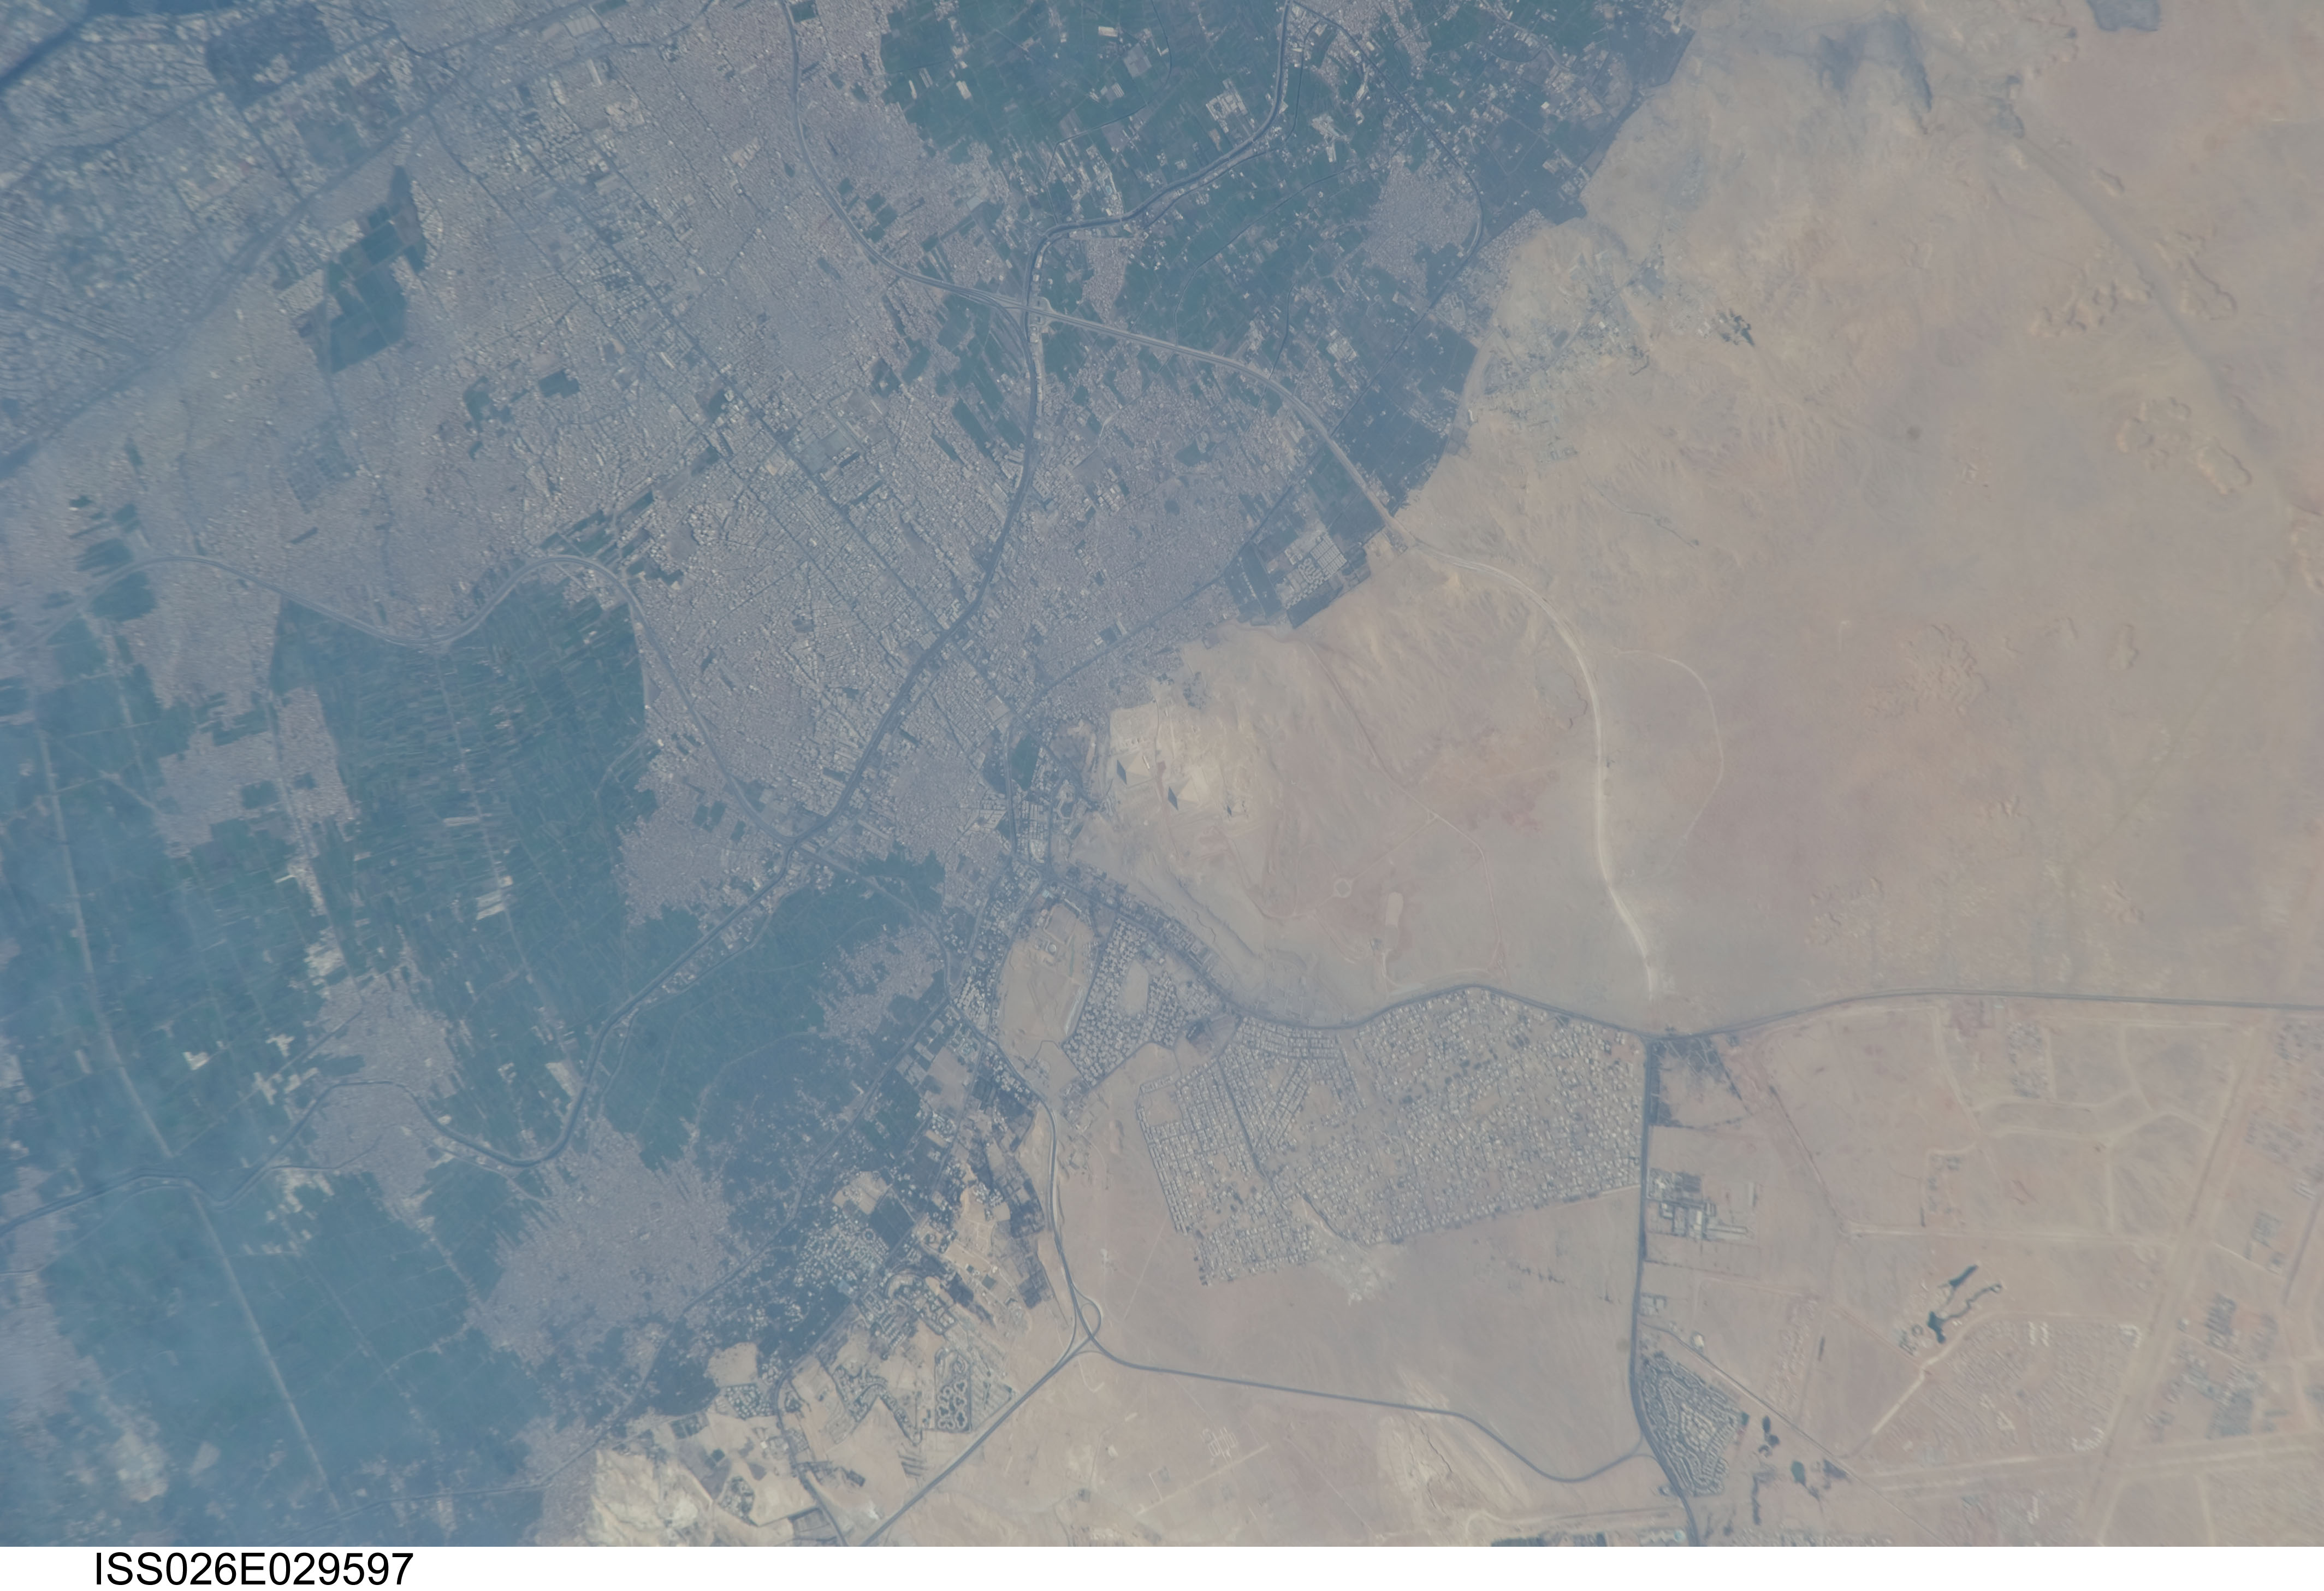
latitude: 30.0
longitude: 31.1
